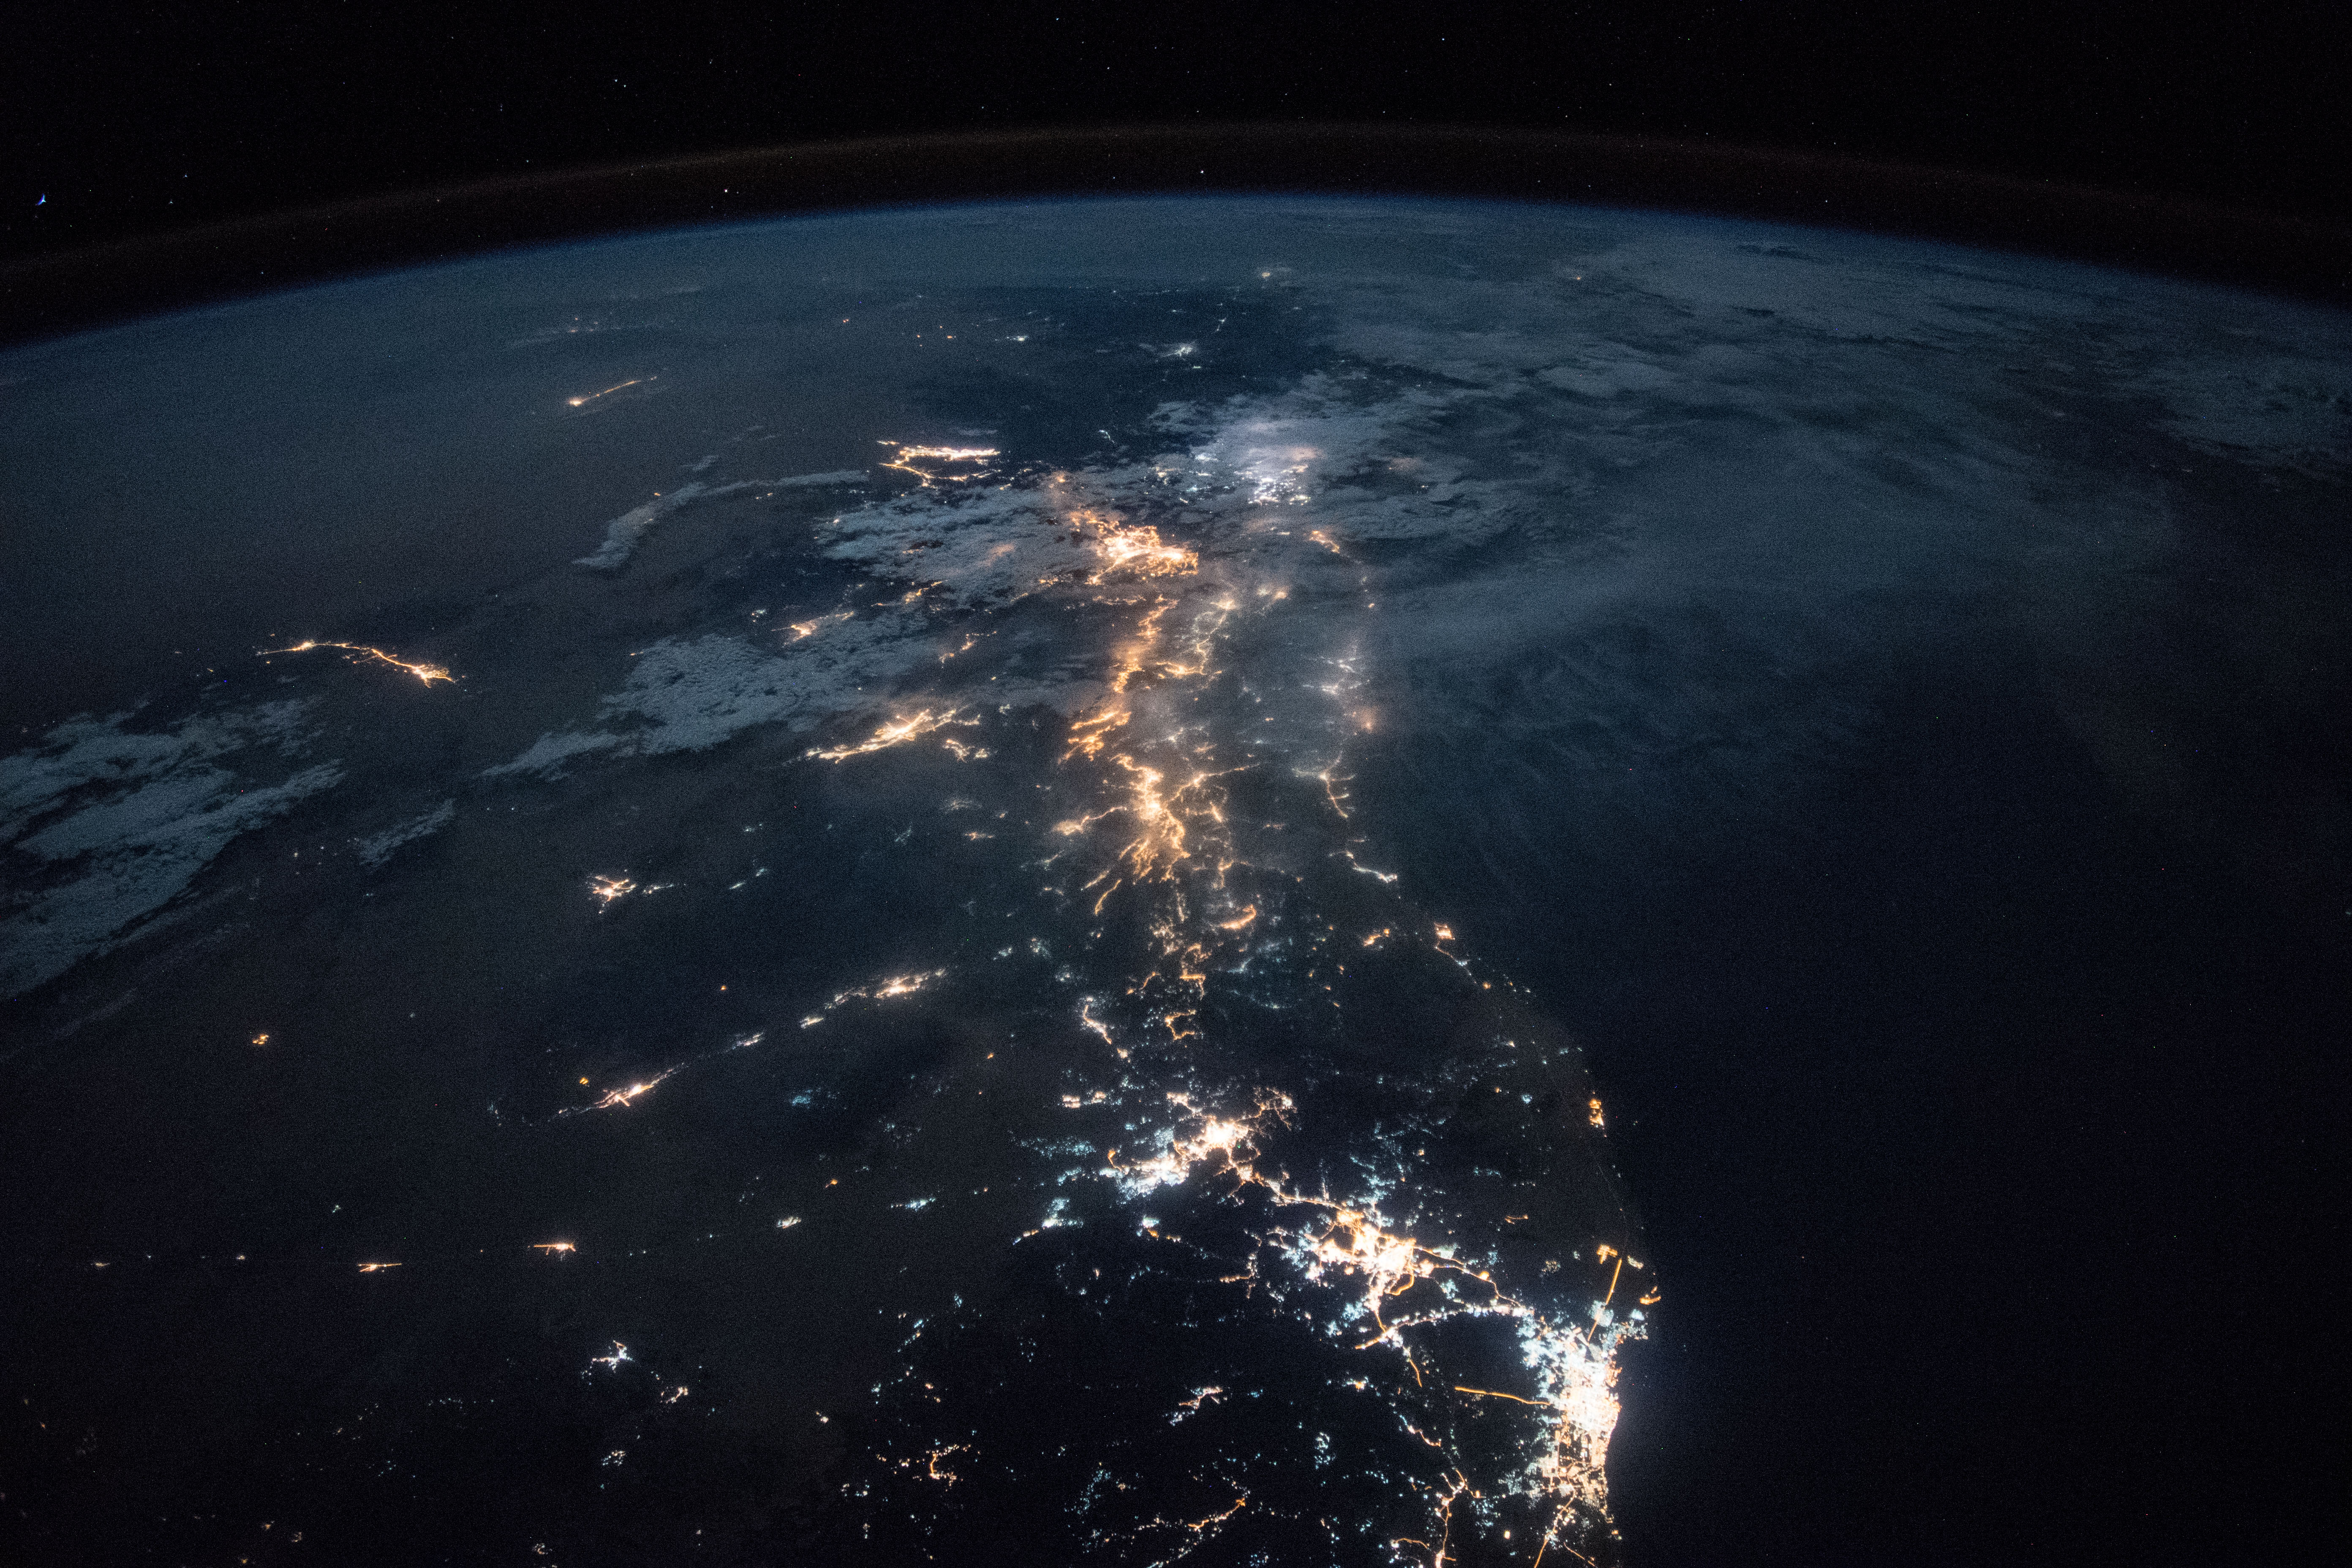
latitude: 19.8
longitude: 41.2
